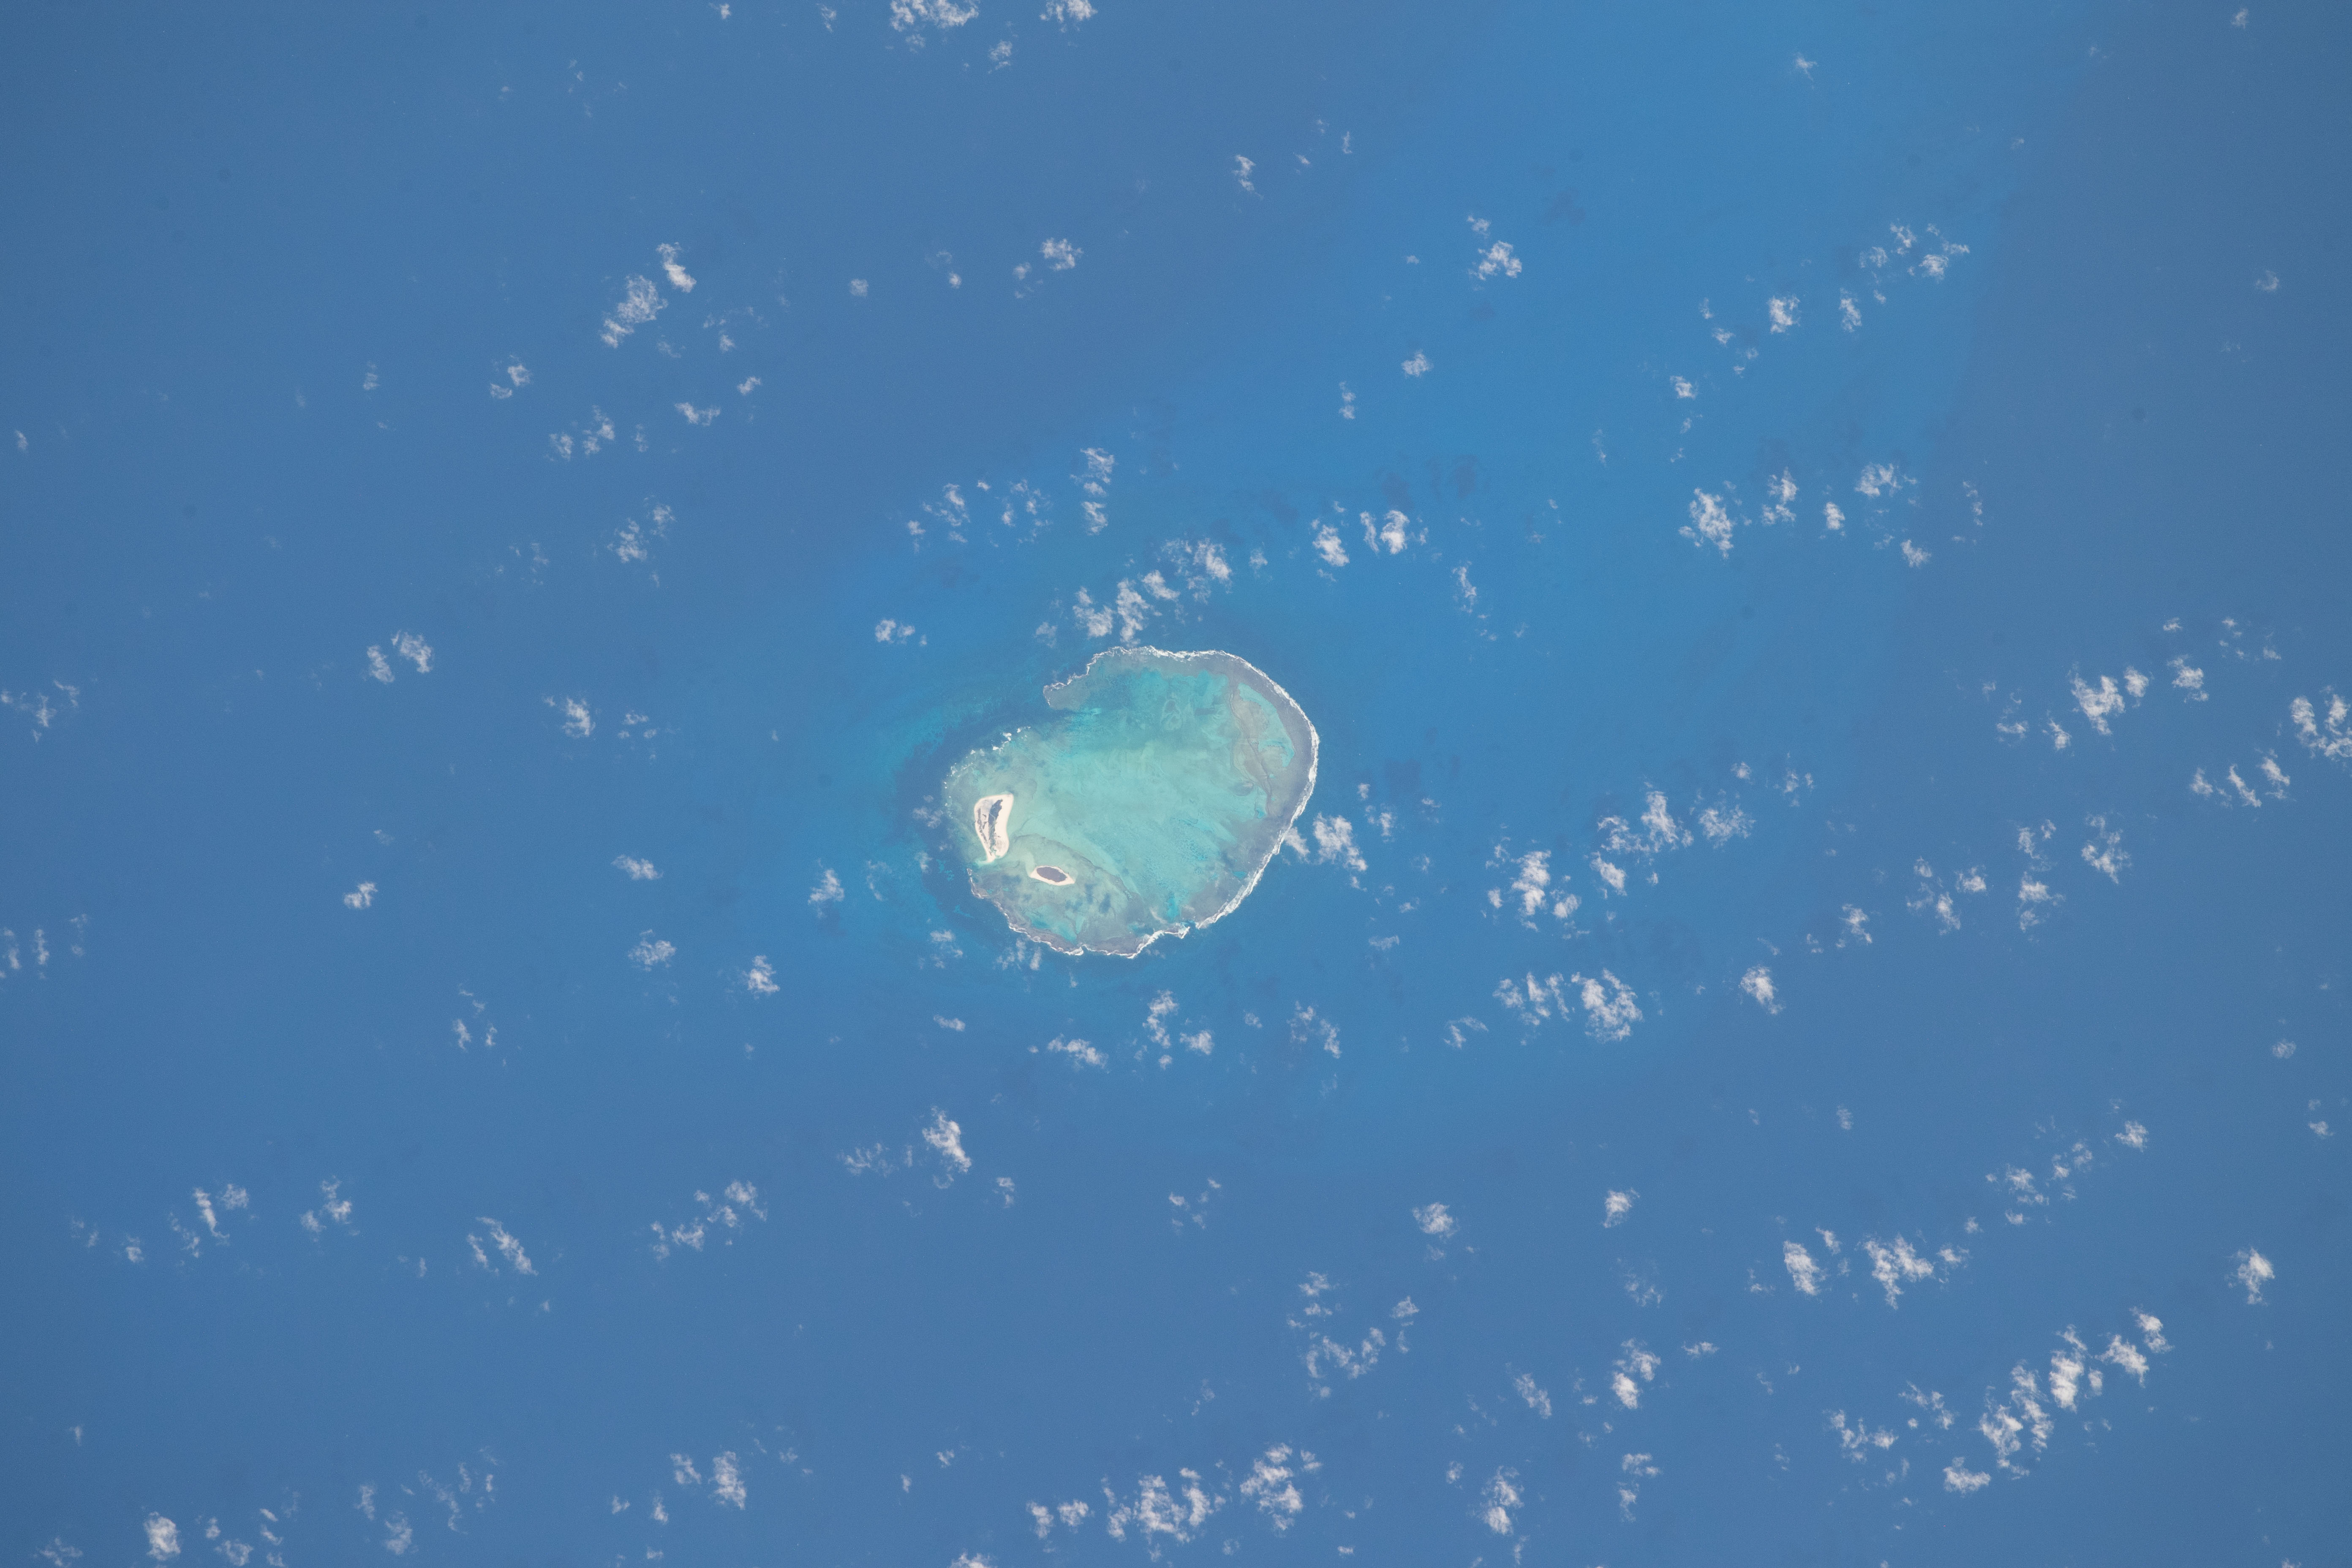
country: BRAZIL
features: ROCAS ATOLL, FERNANDO DE NORONHA ISLAND, STATE OF PERNAMBUCO, NATAL
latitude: -3.9
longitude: -33.8
